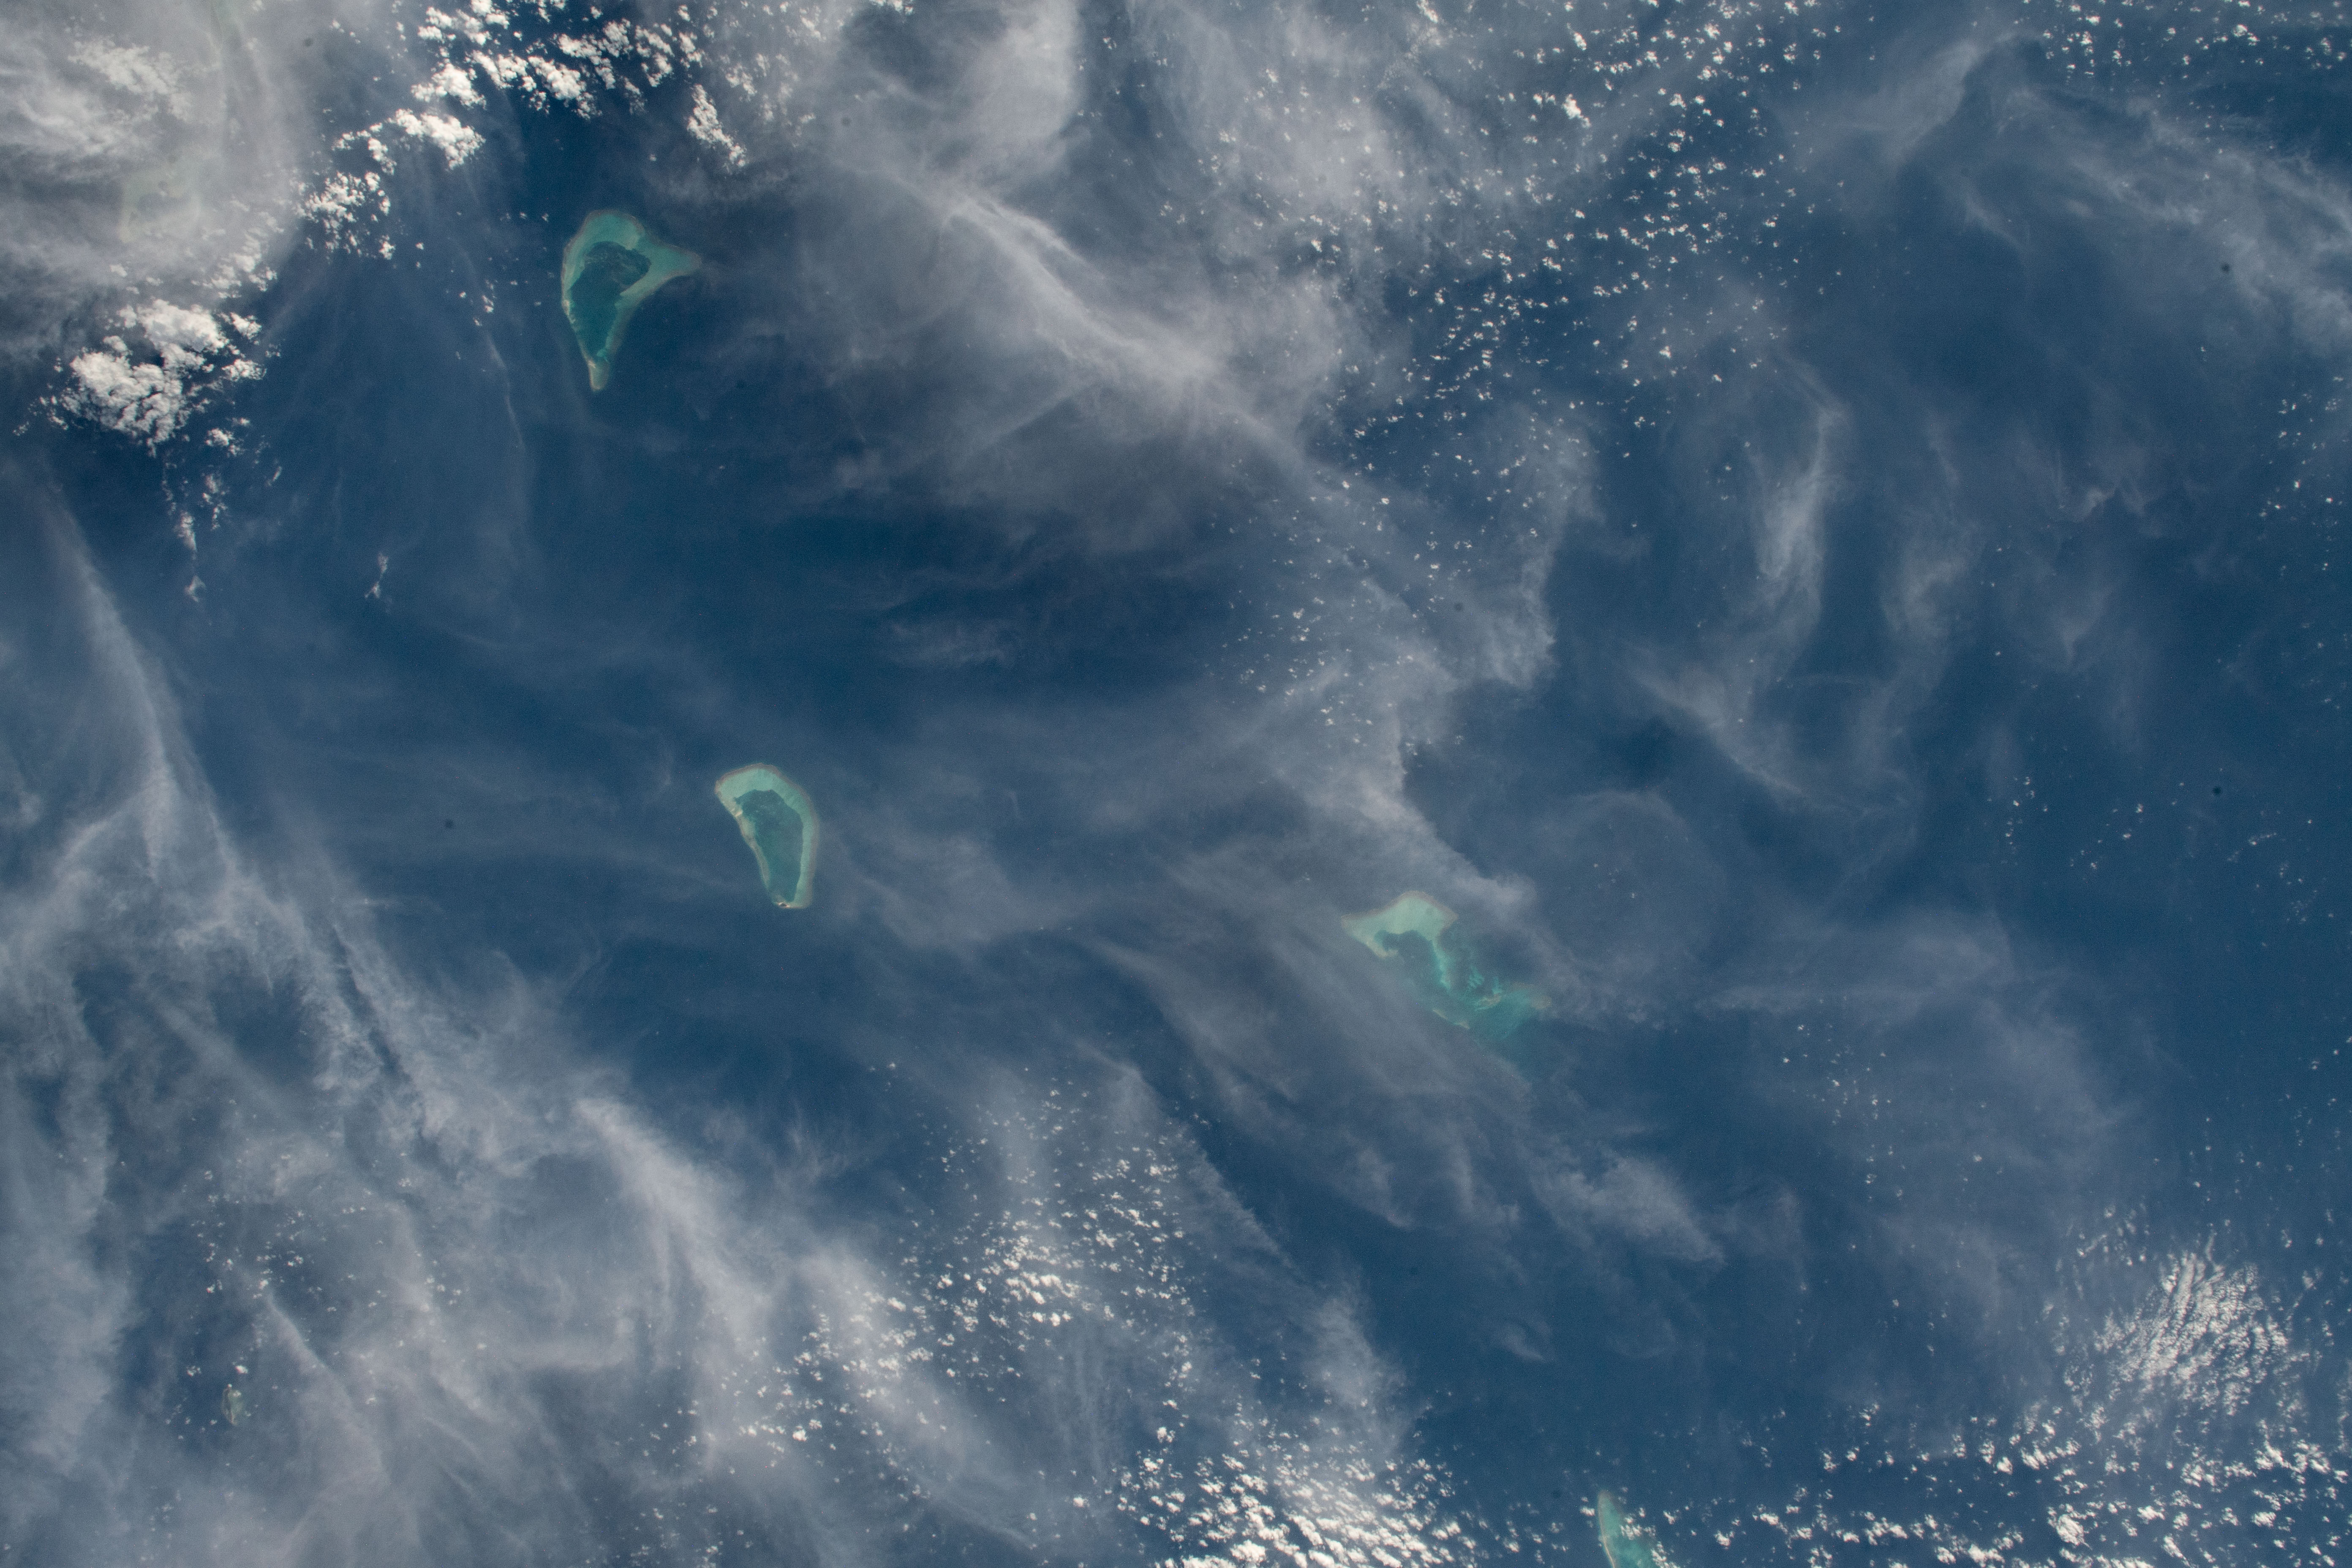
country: LAKSHADWEEP ISLANDS
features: ARABIAN SEA, BITRA, PEREMUL PAR
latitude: 11.5
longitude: 72.0
